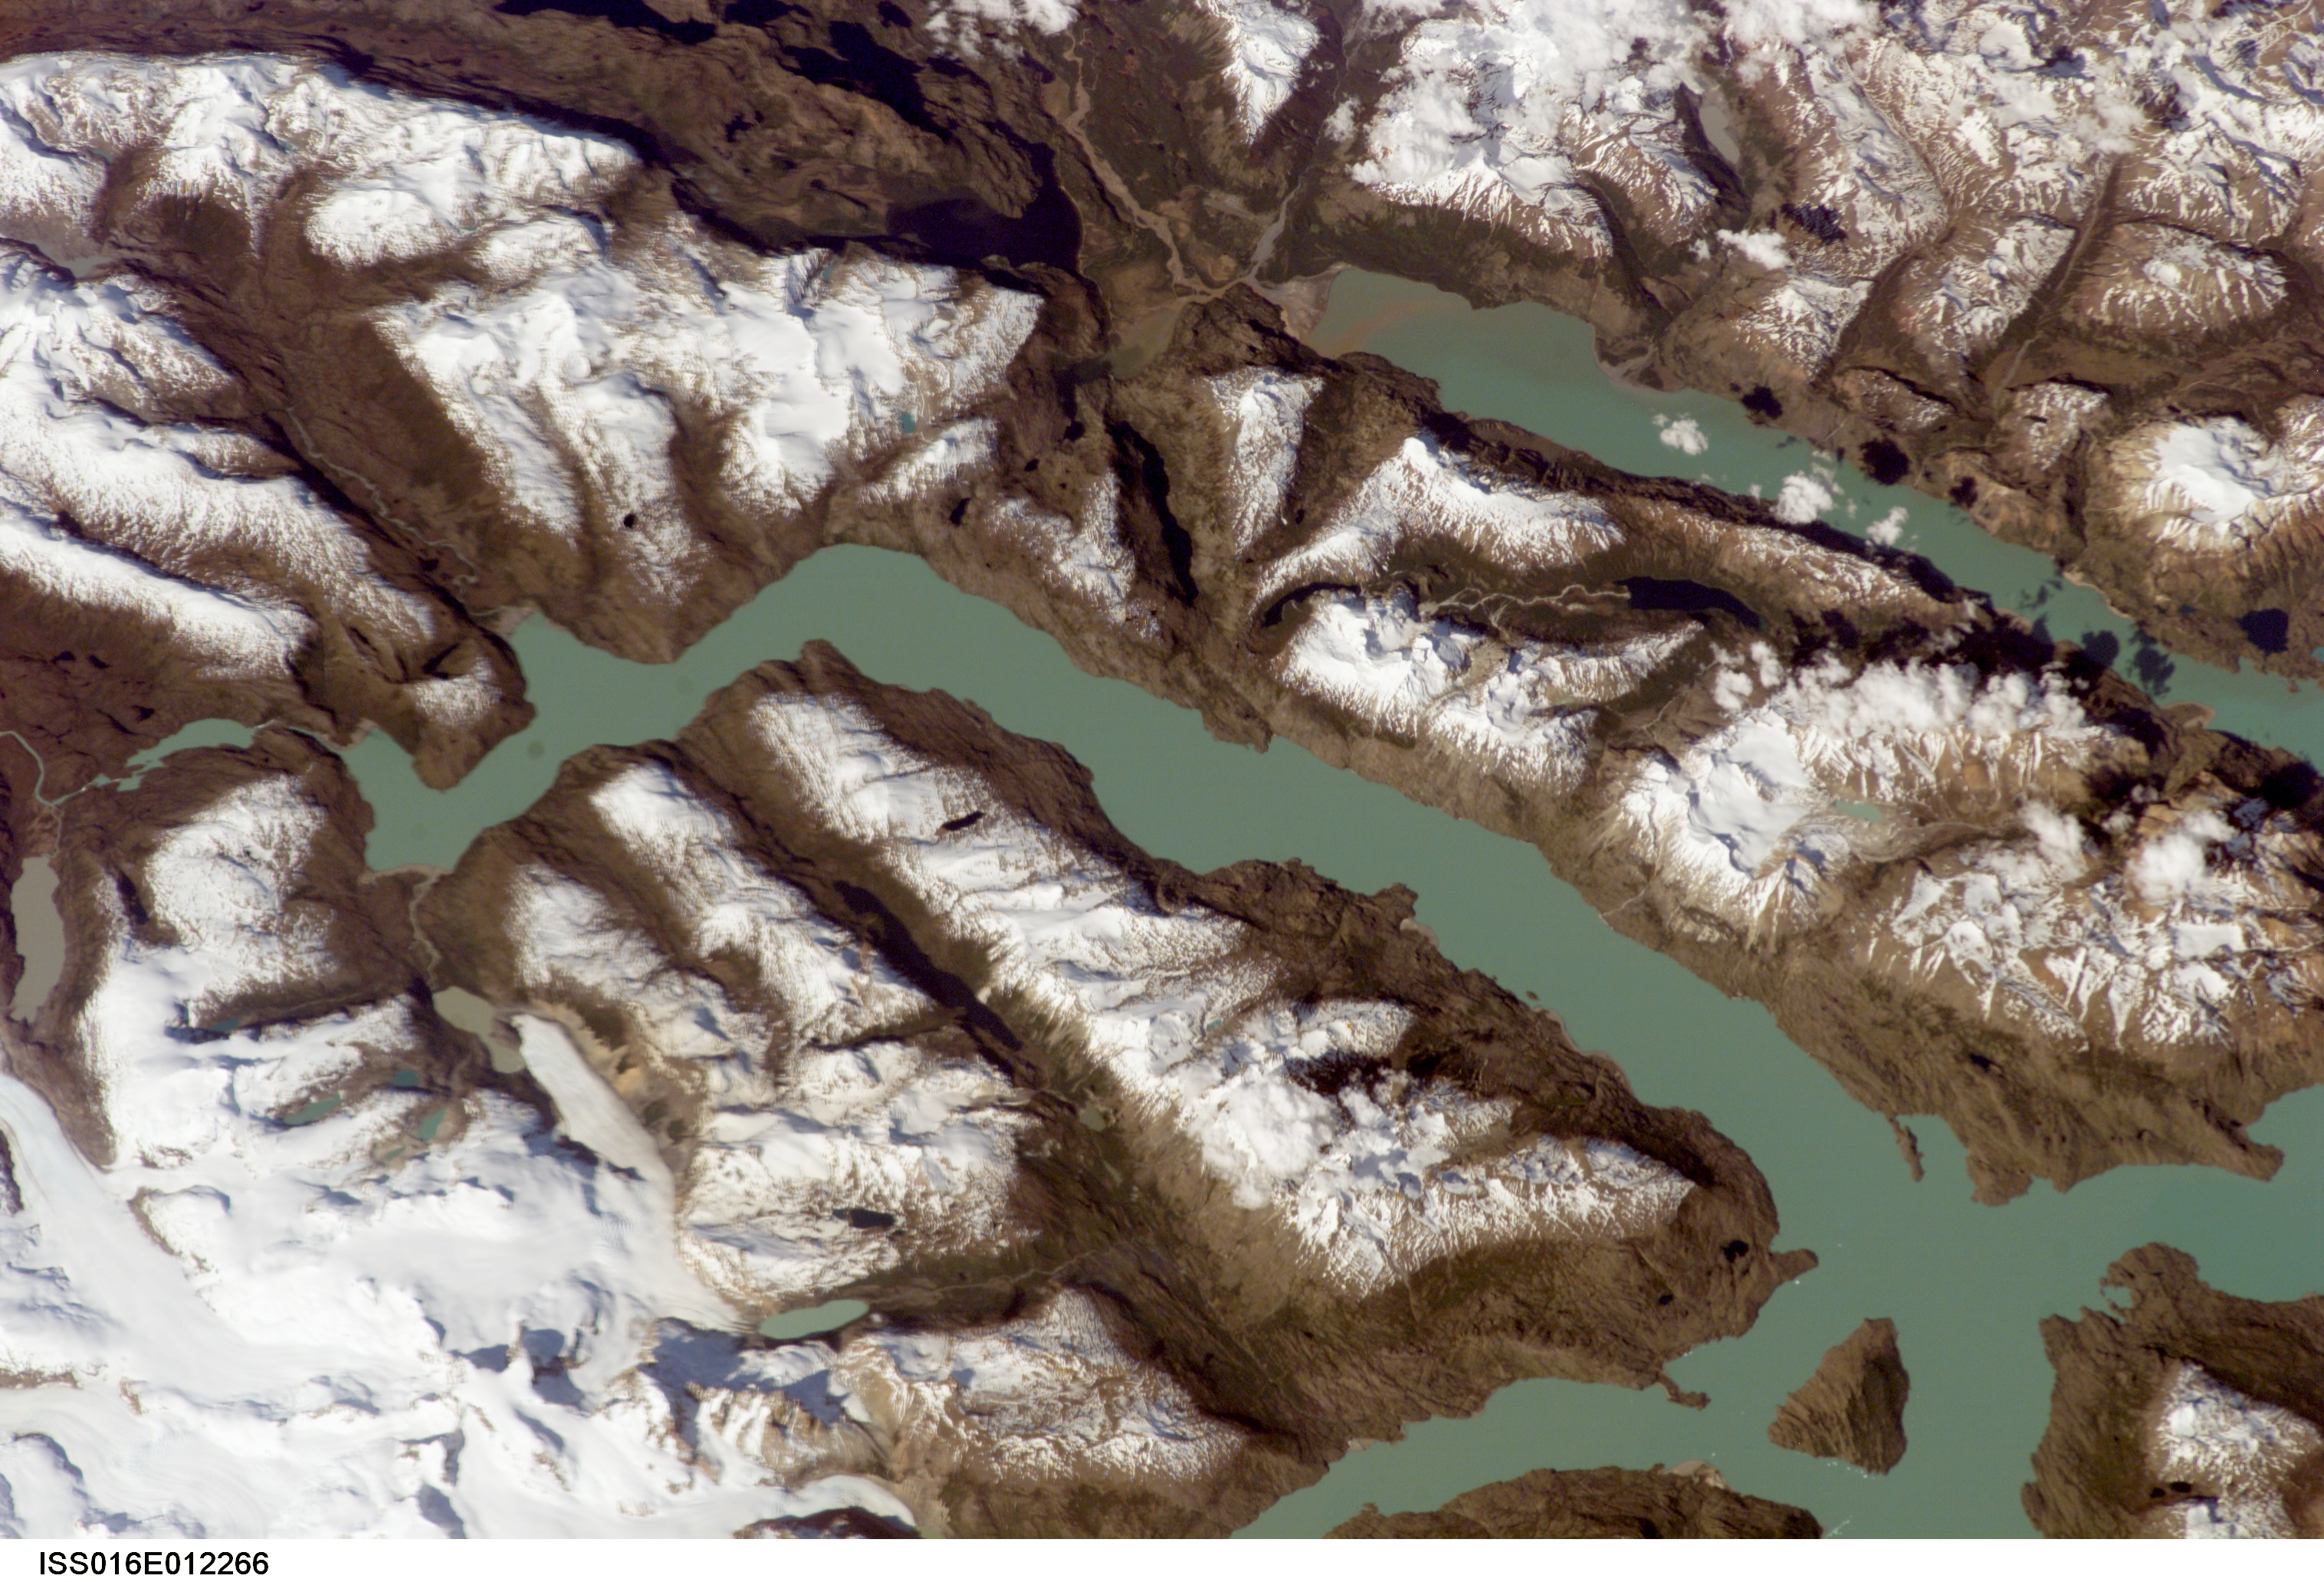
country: CHILE
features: N. W. O'HIGGINS LAKE, ICE FIELD
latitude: -48.5
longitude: -73.0
